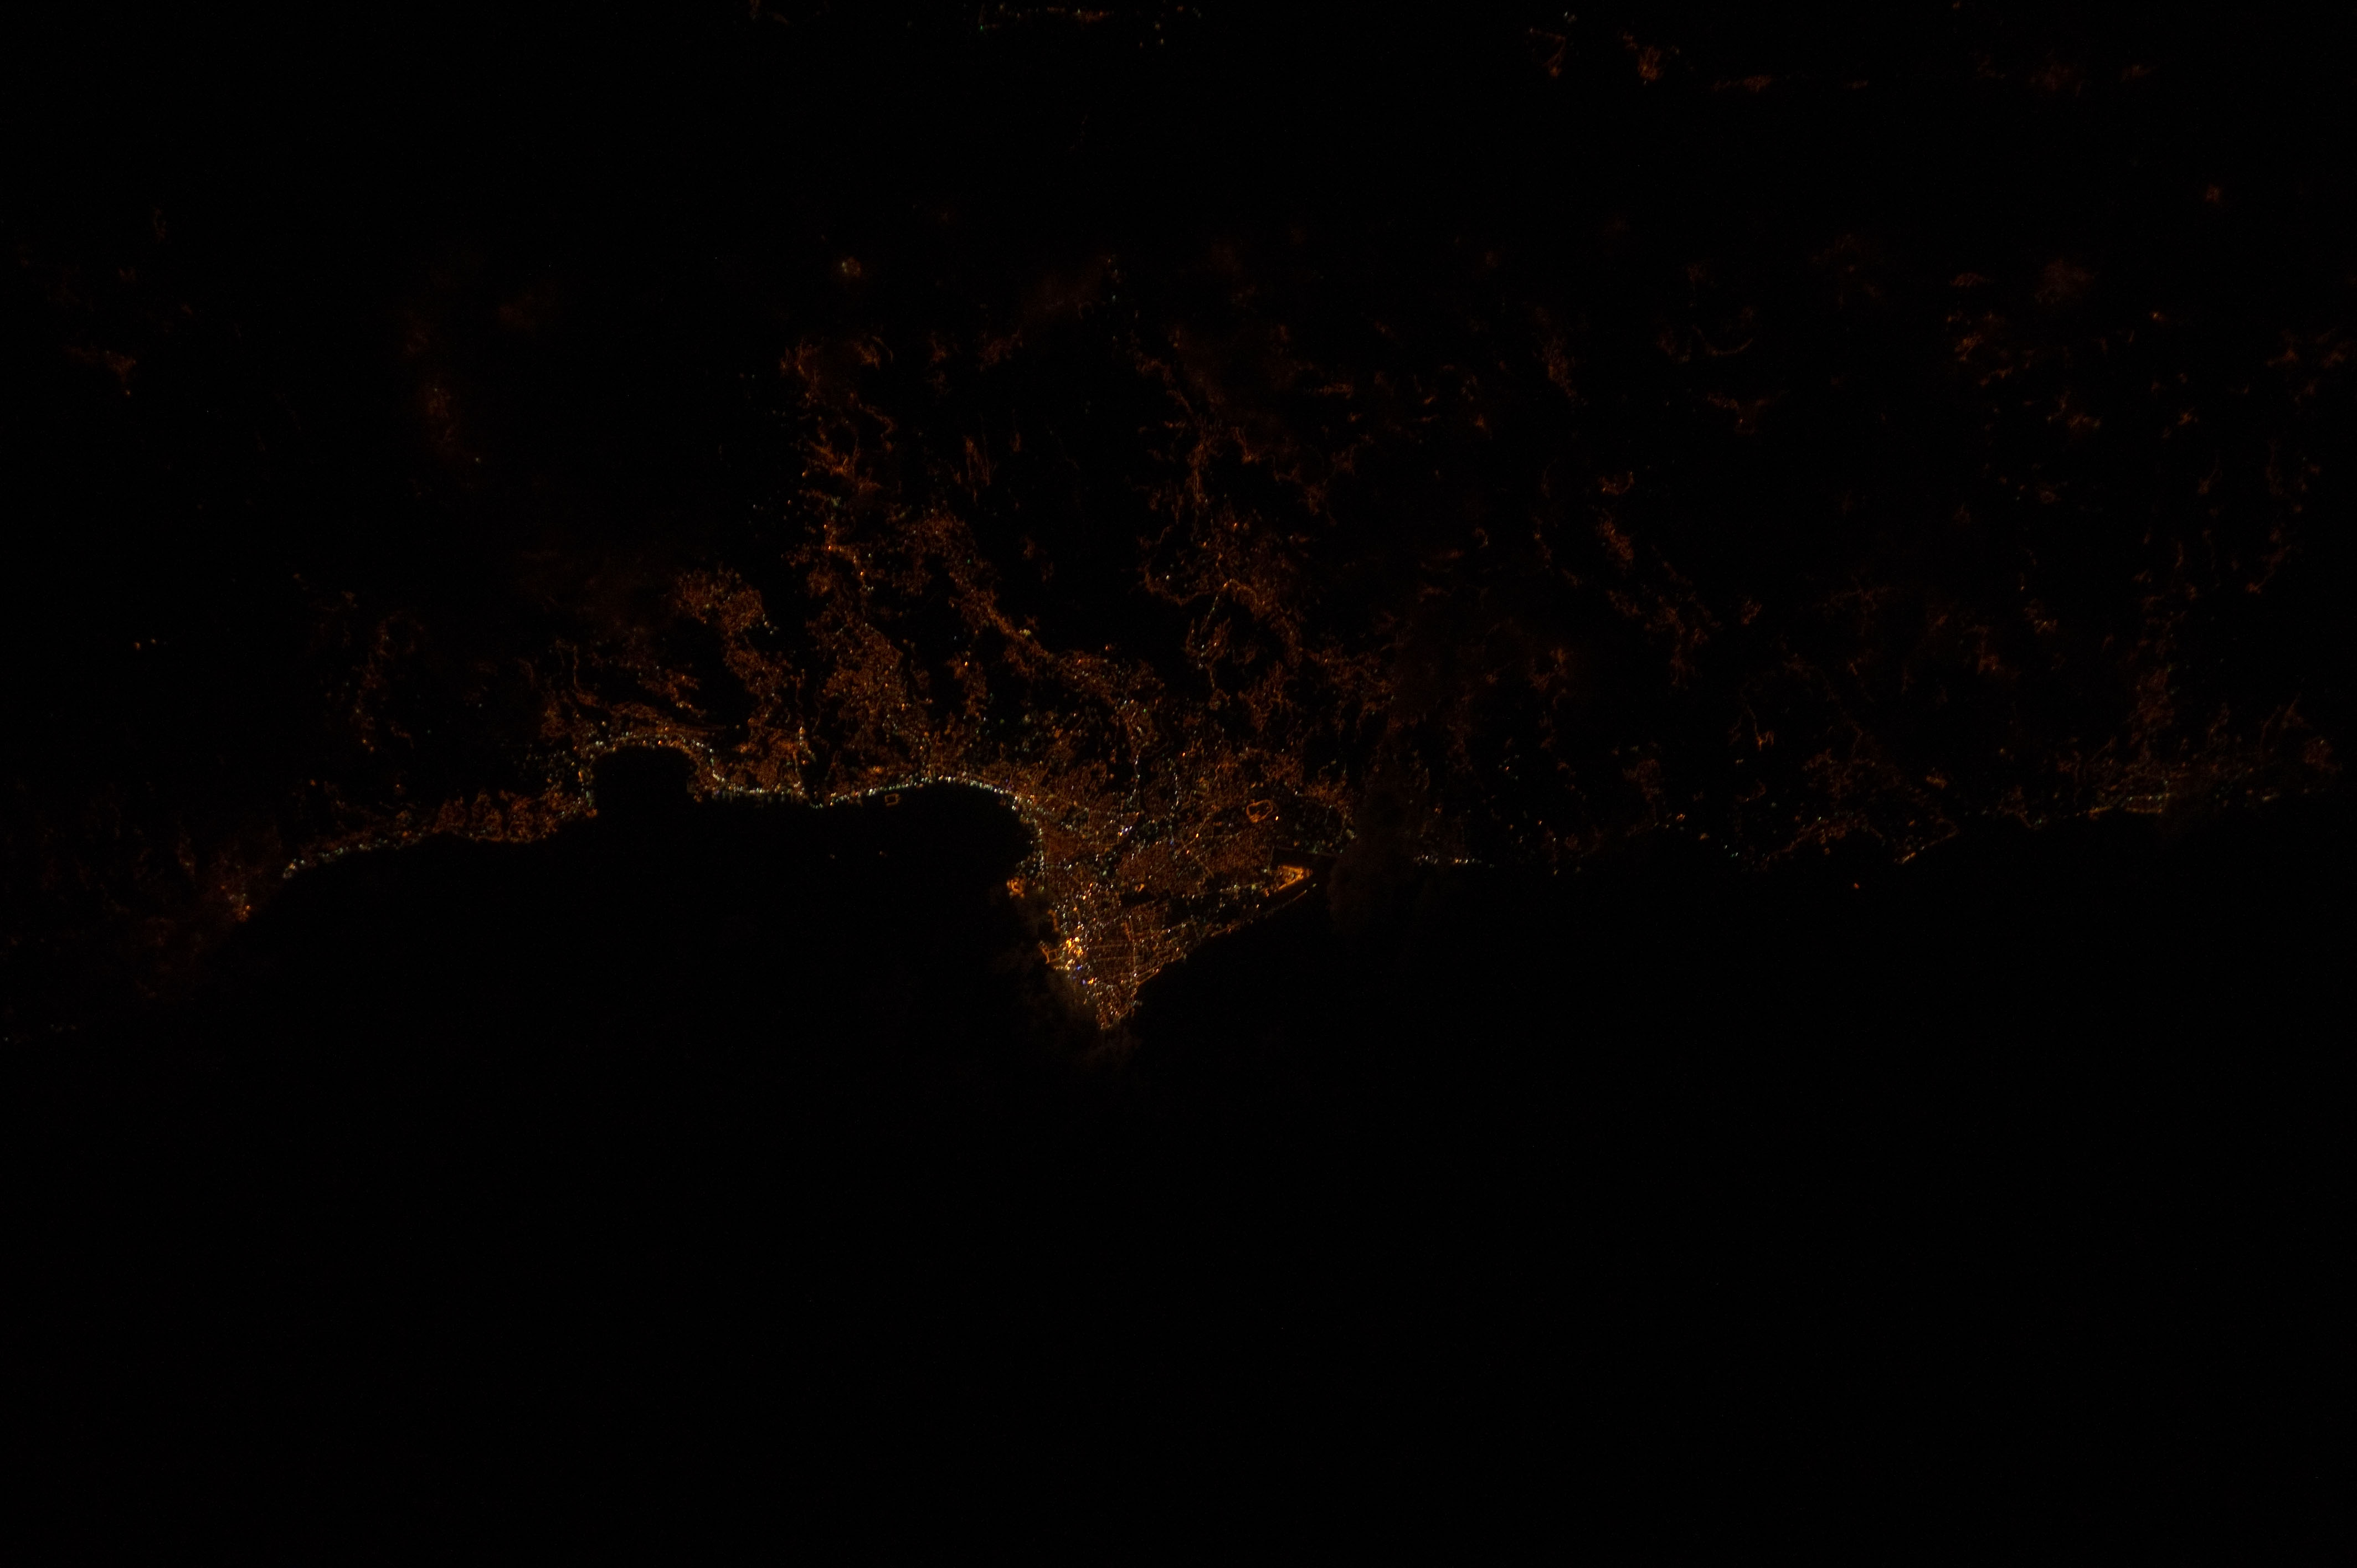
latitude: 33.9
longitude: 35.6
